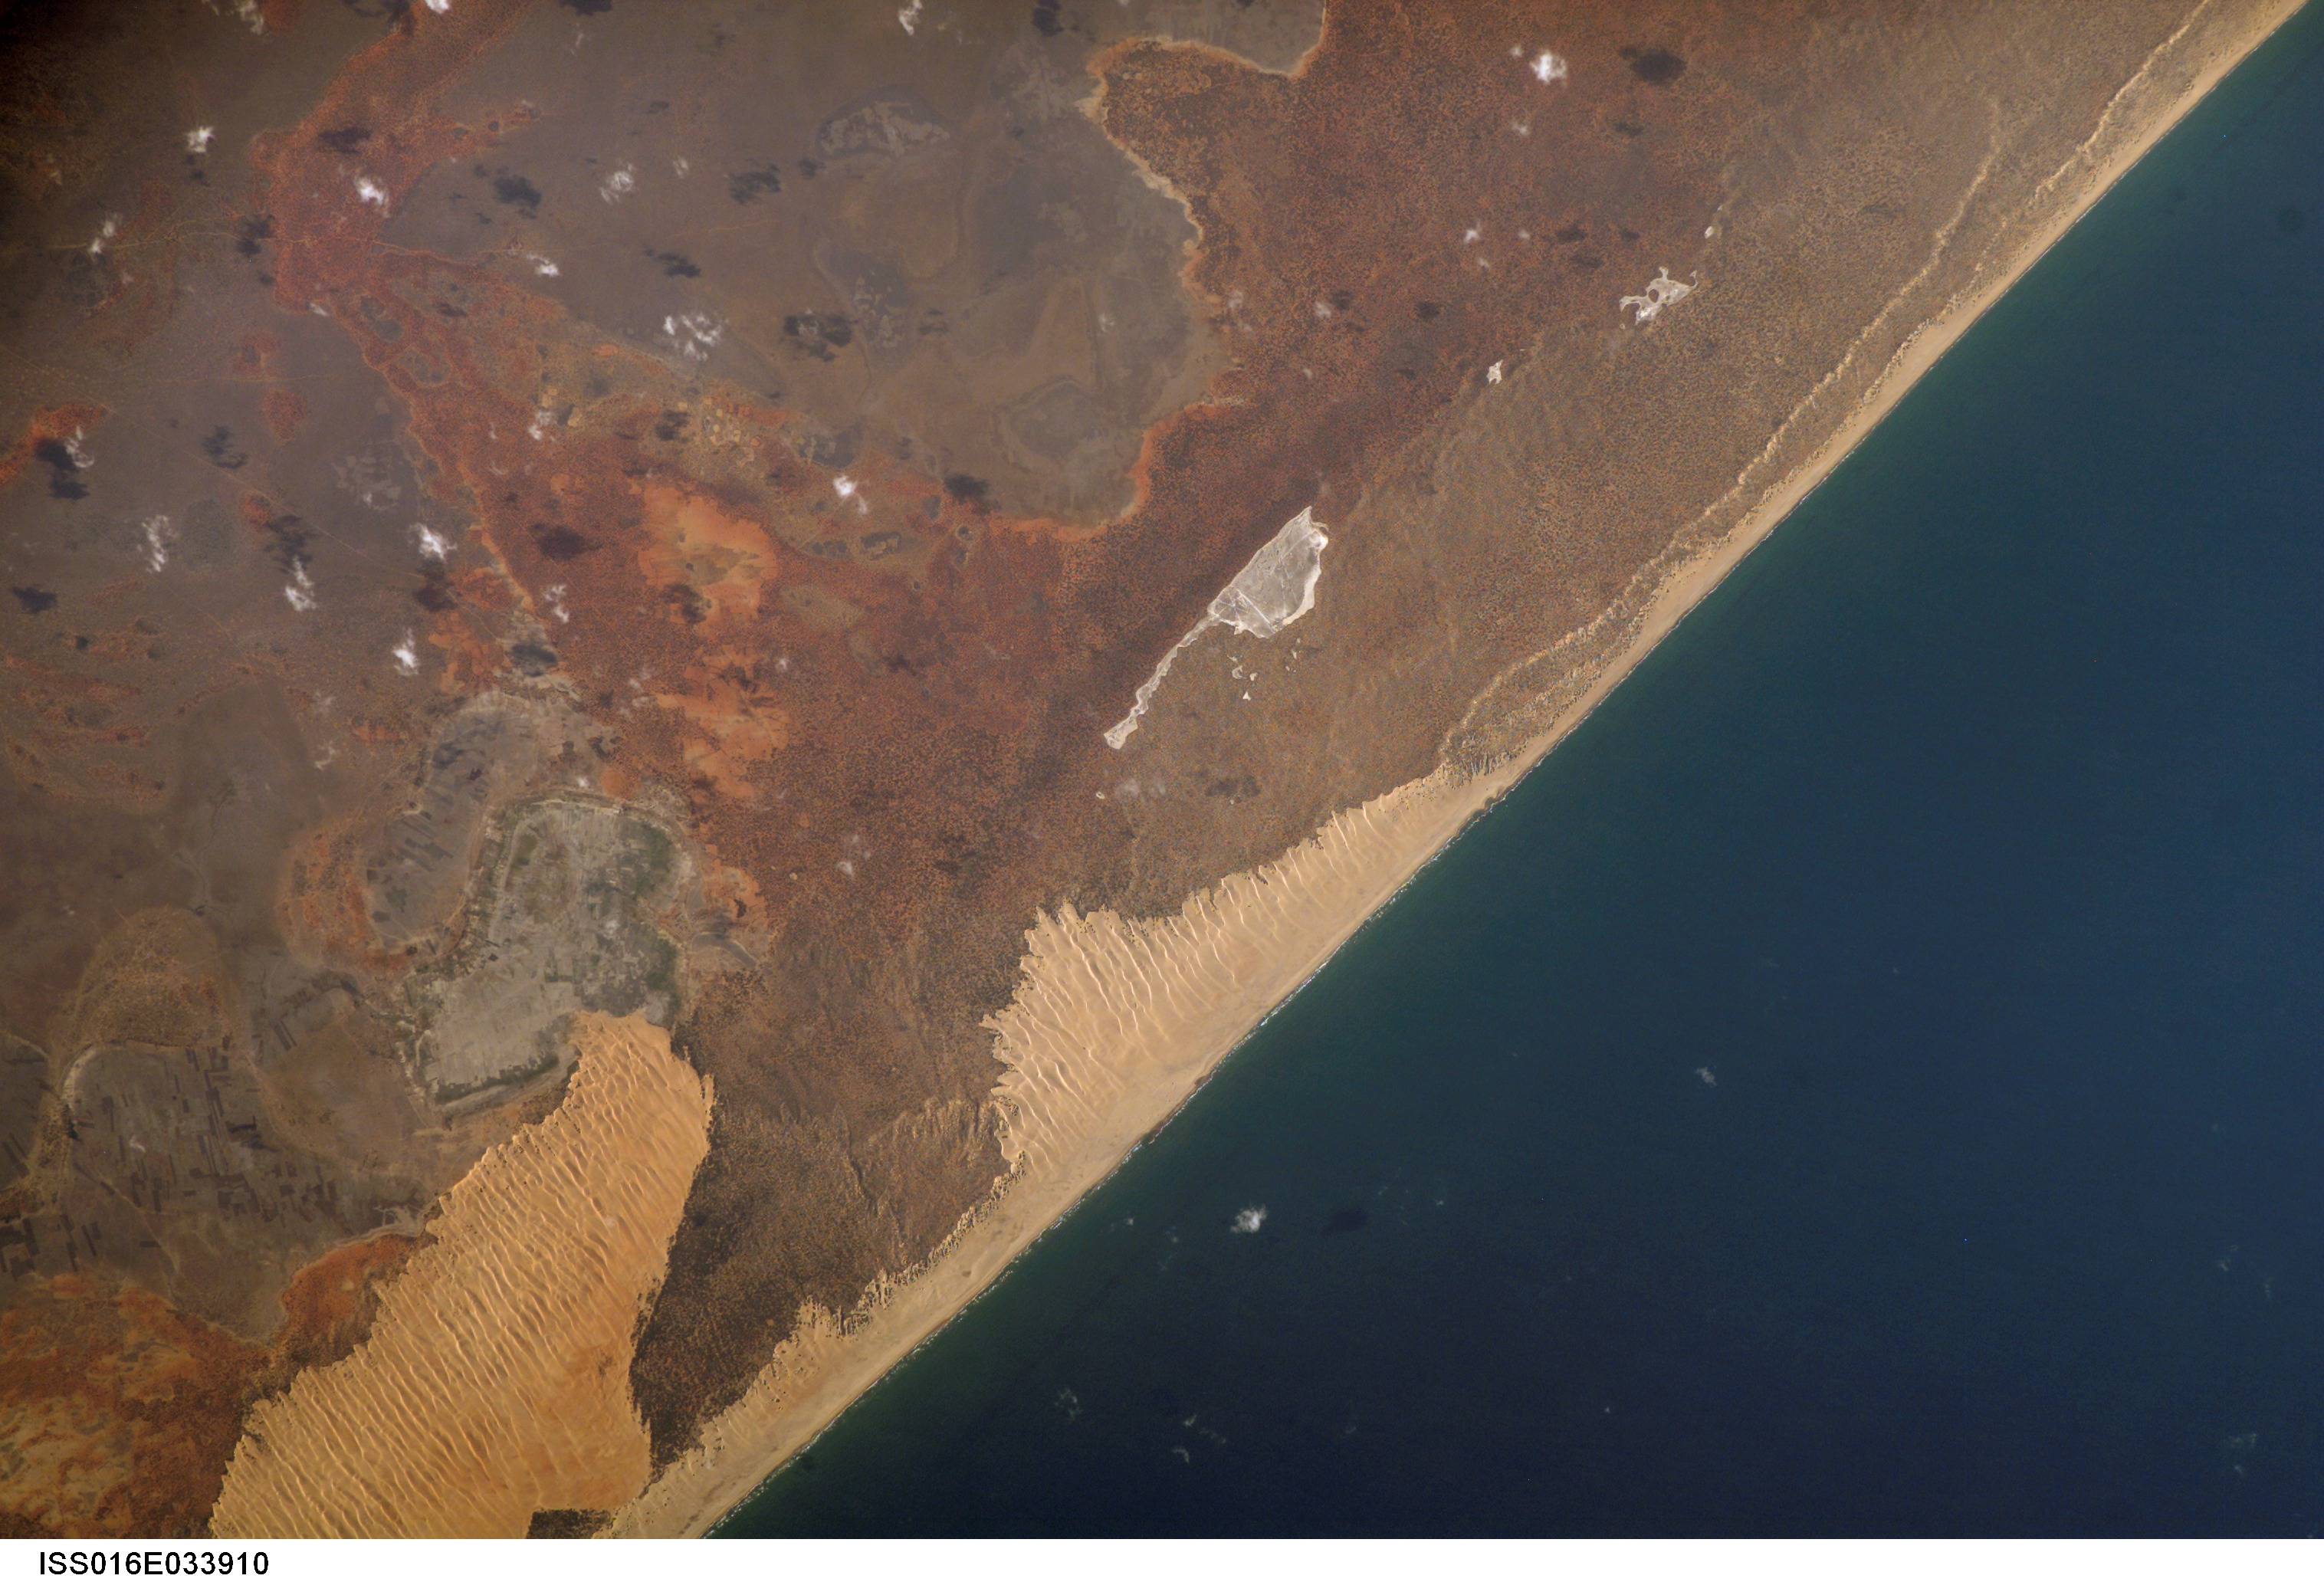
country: SOMALIA
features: COASTAL DUNE FIELDS, DRY LAG.
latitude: 0.0
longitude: 42.9
